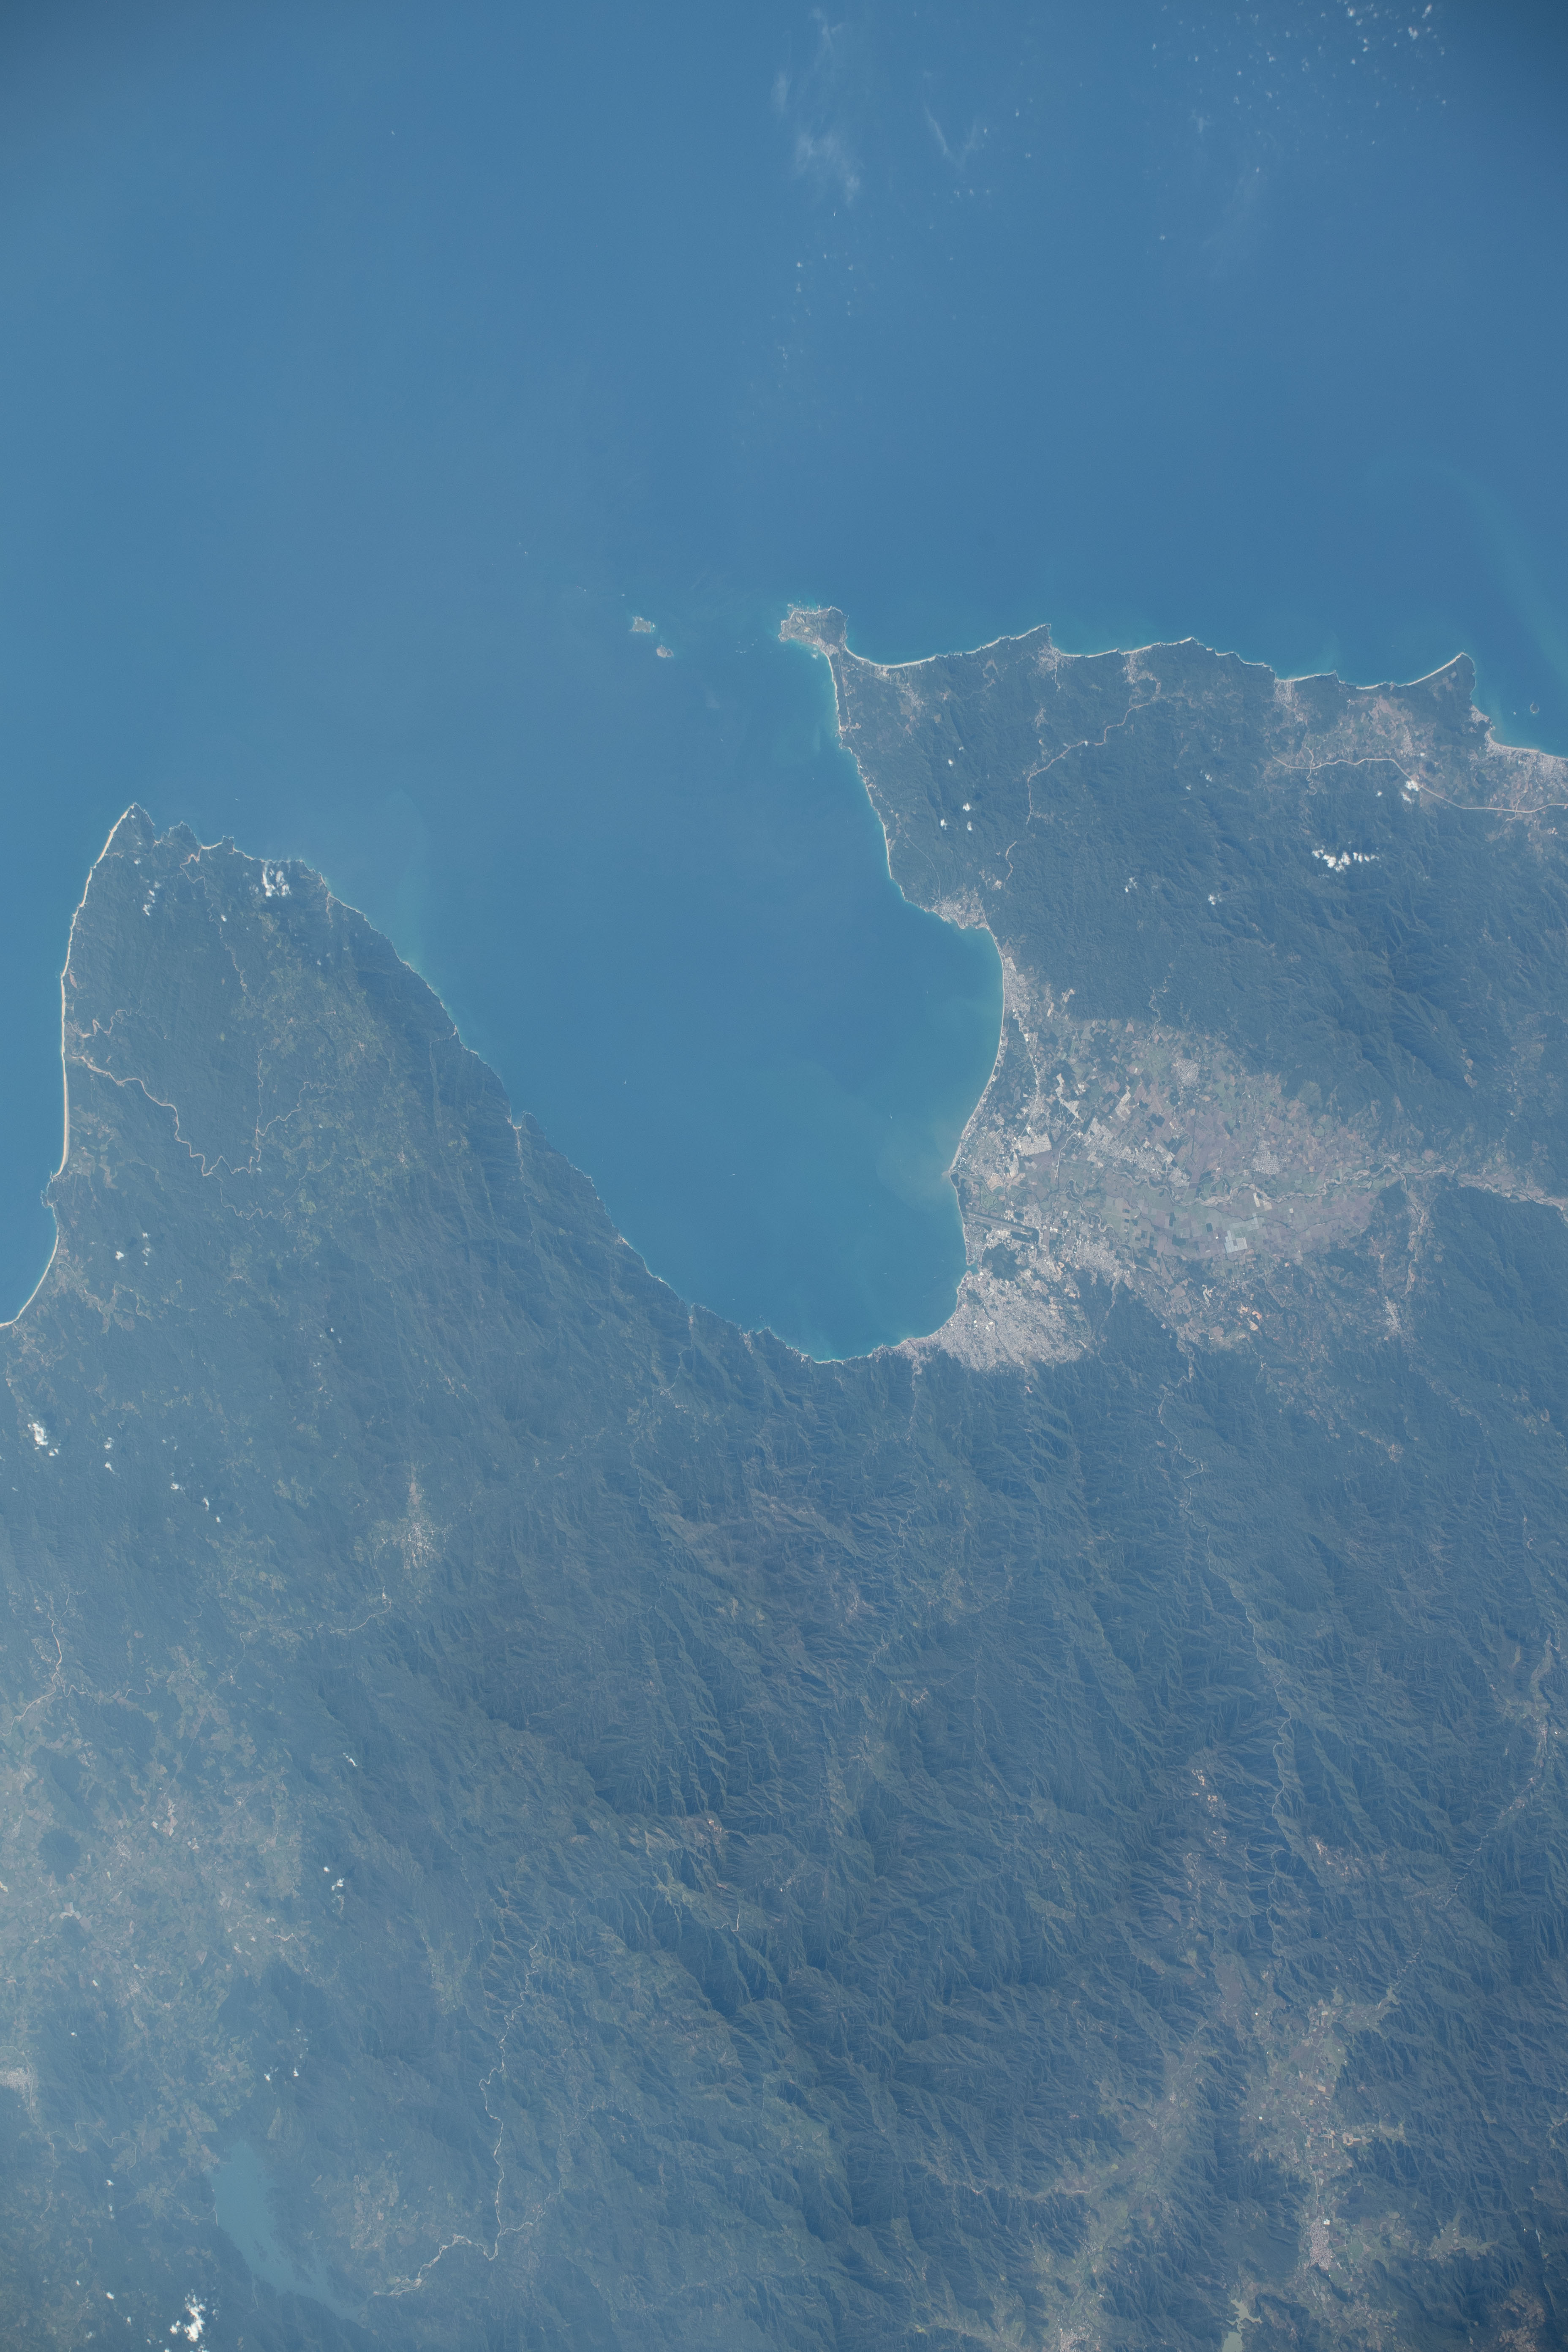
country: MEXICO
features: BANDERAS BAY, COAST, PUERTO VALLARTA
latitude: 20.6
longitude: -105.3
